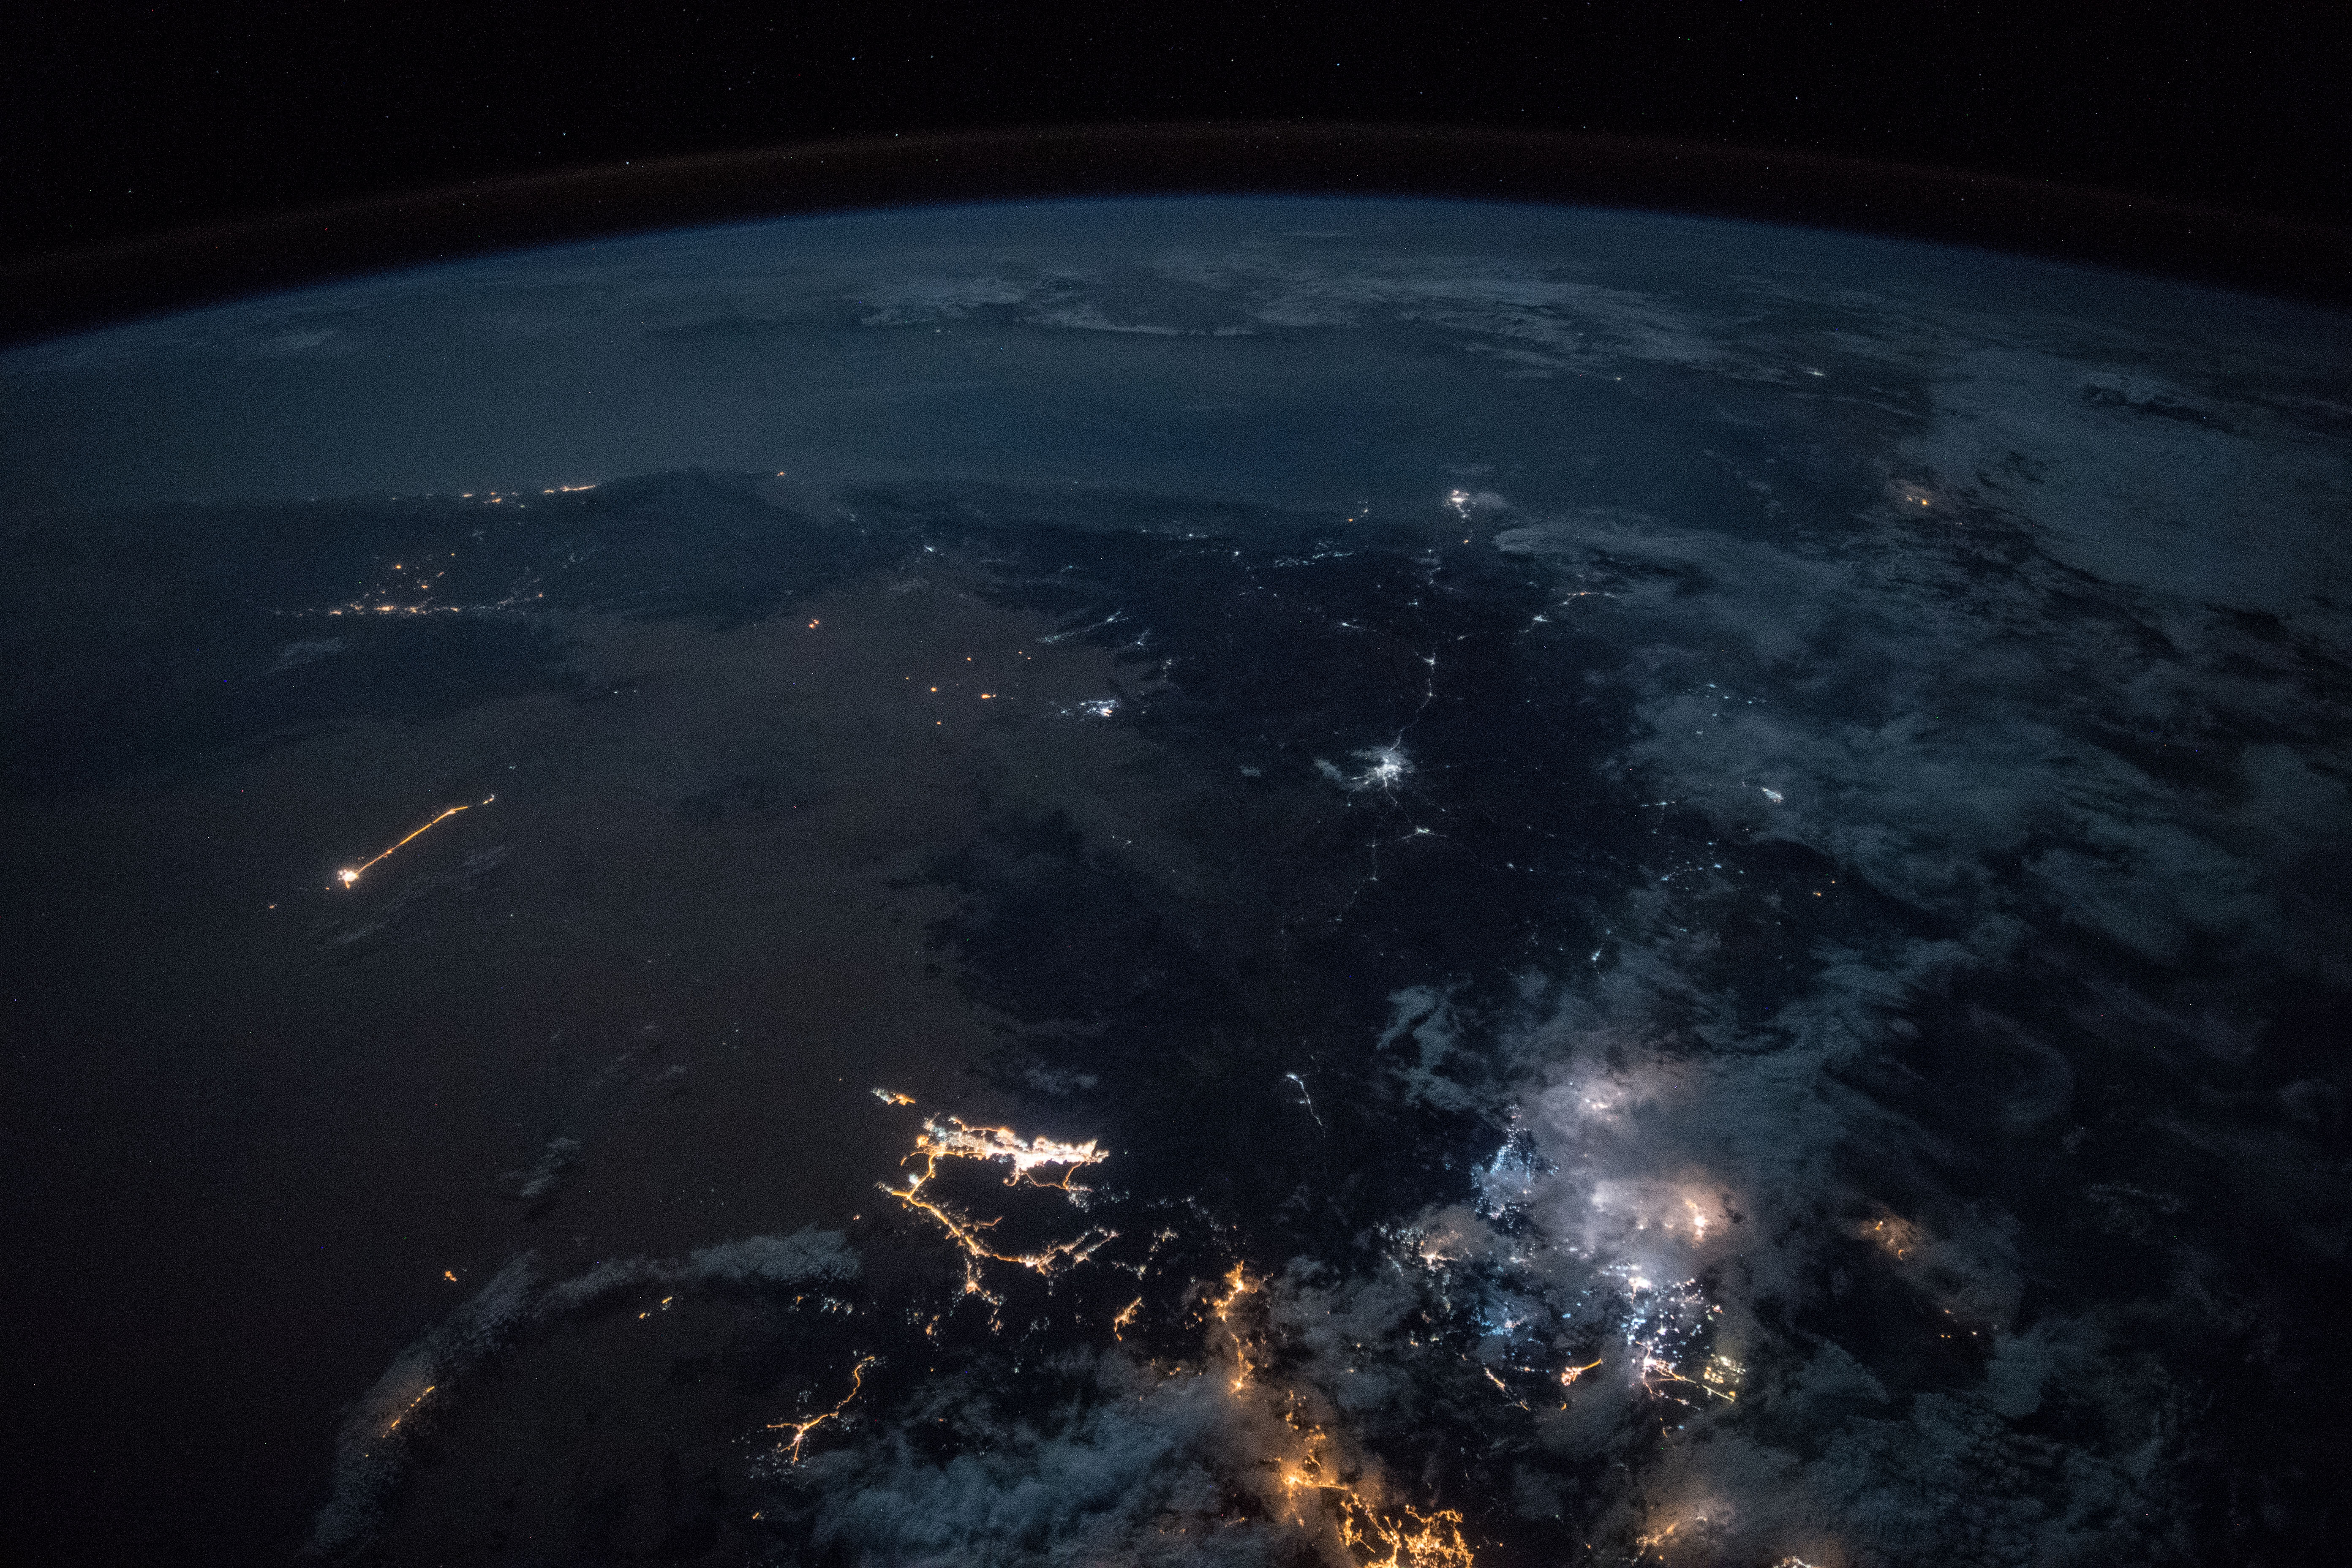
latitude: 15.8
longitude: 44.9
